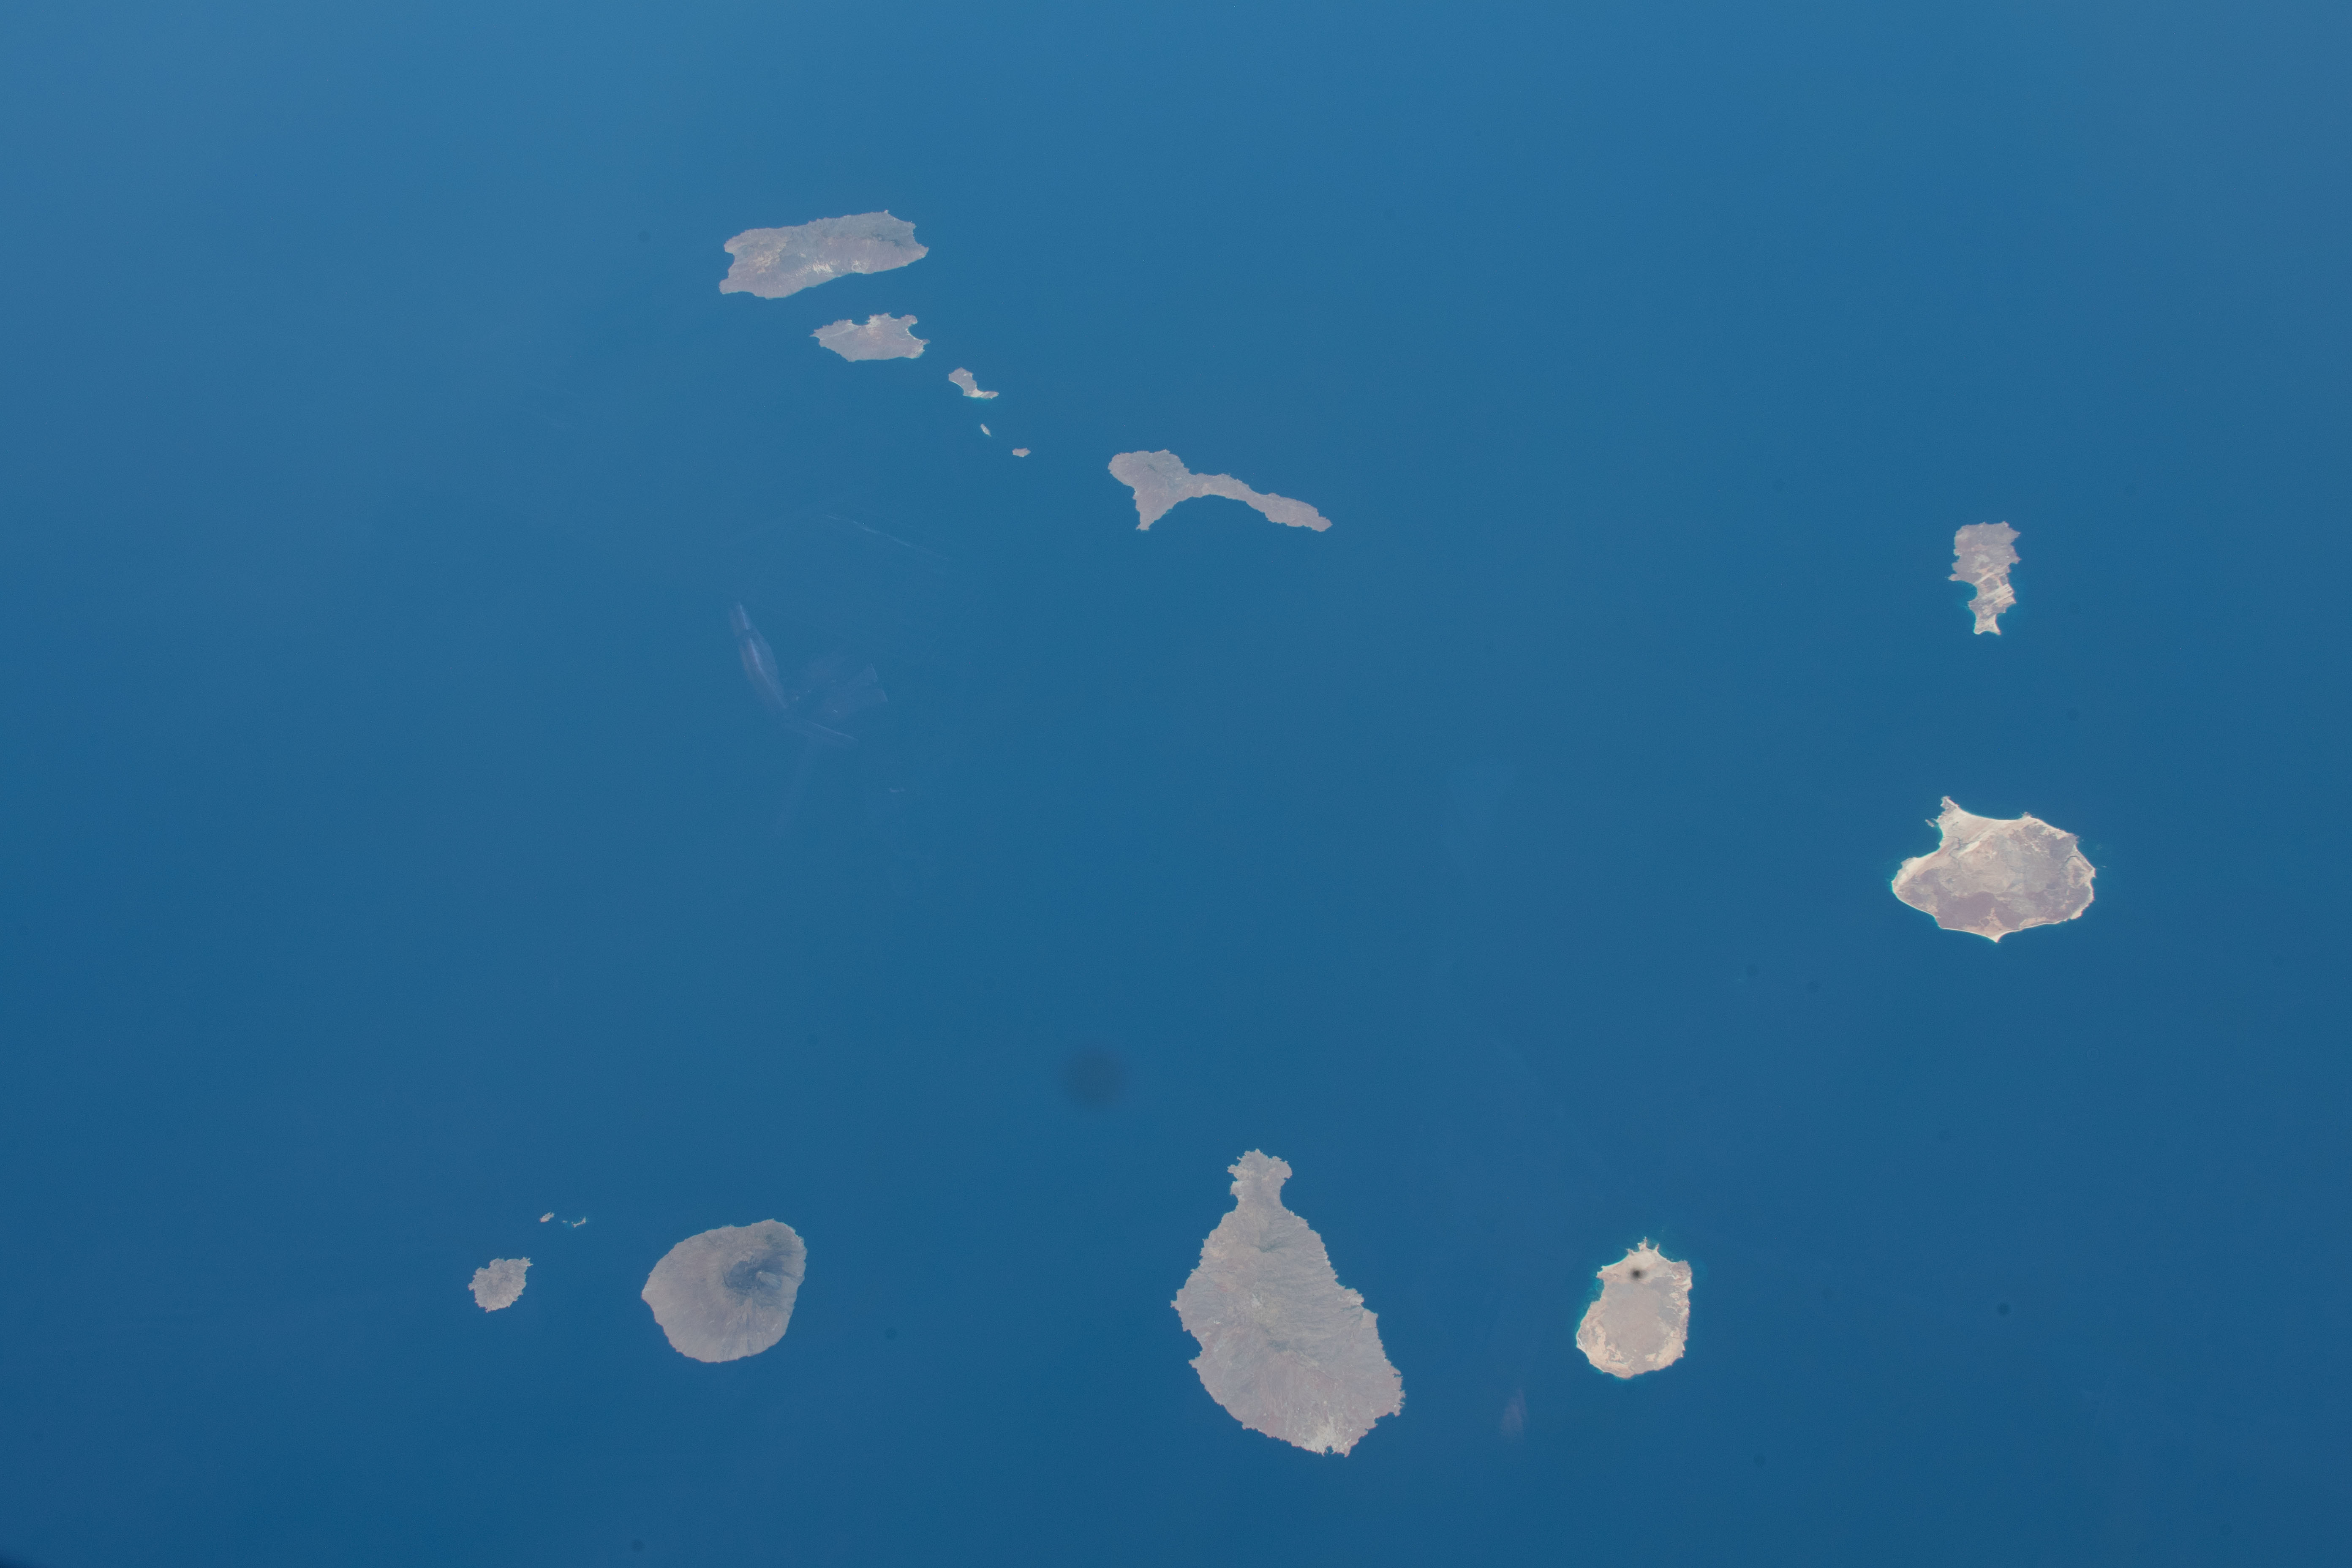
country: CAPE VERDE ISLANDS
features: CAPE VERDE ISLANDS
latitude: 16.0
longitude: -24.0
